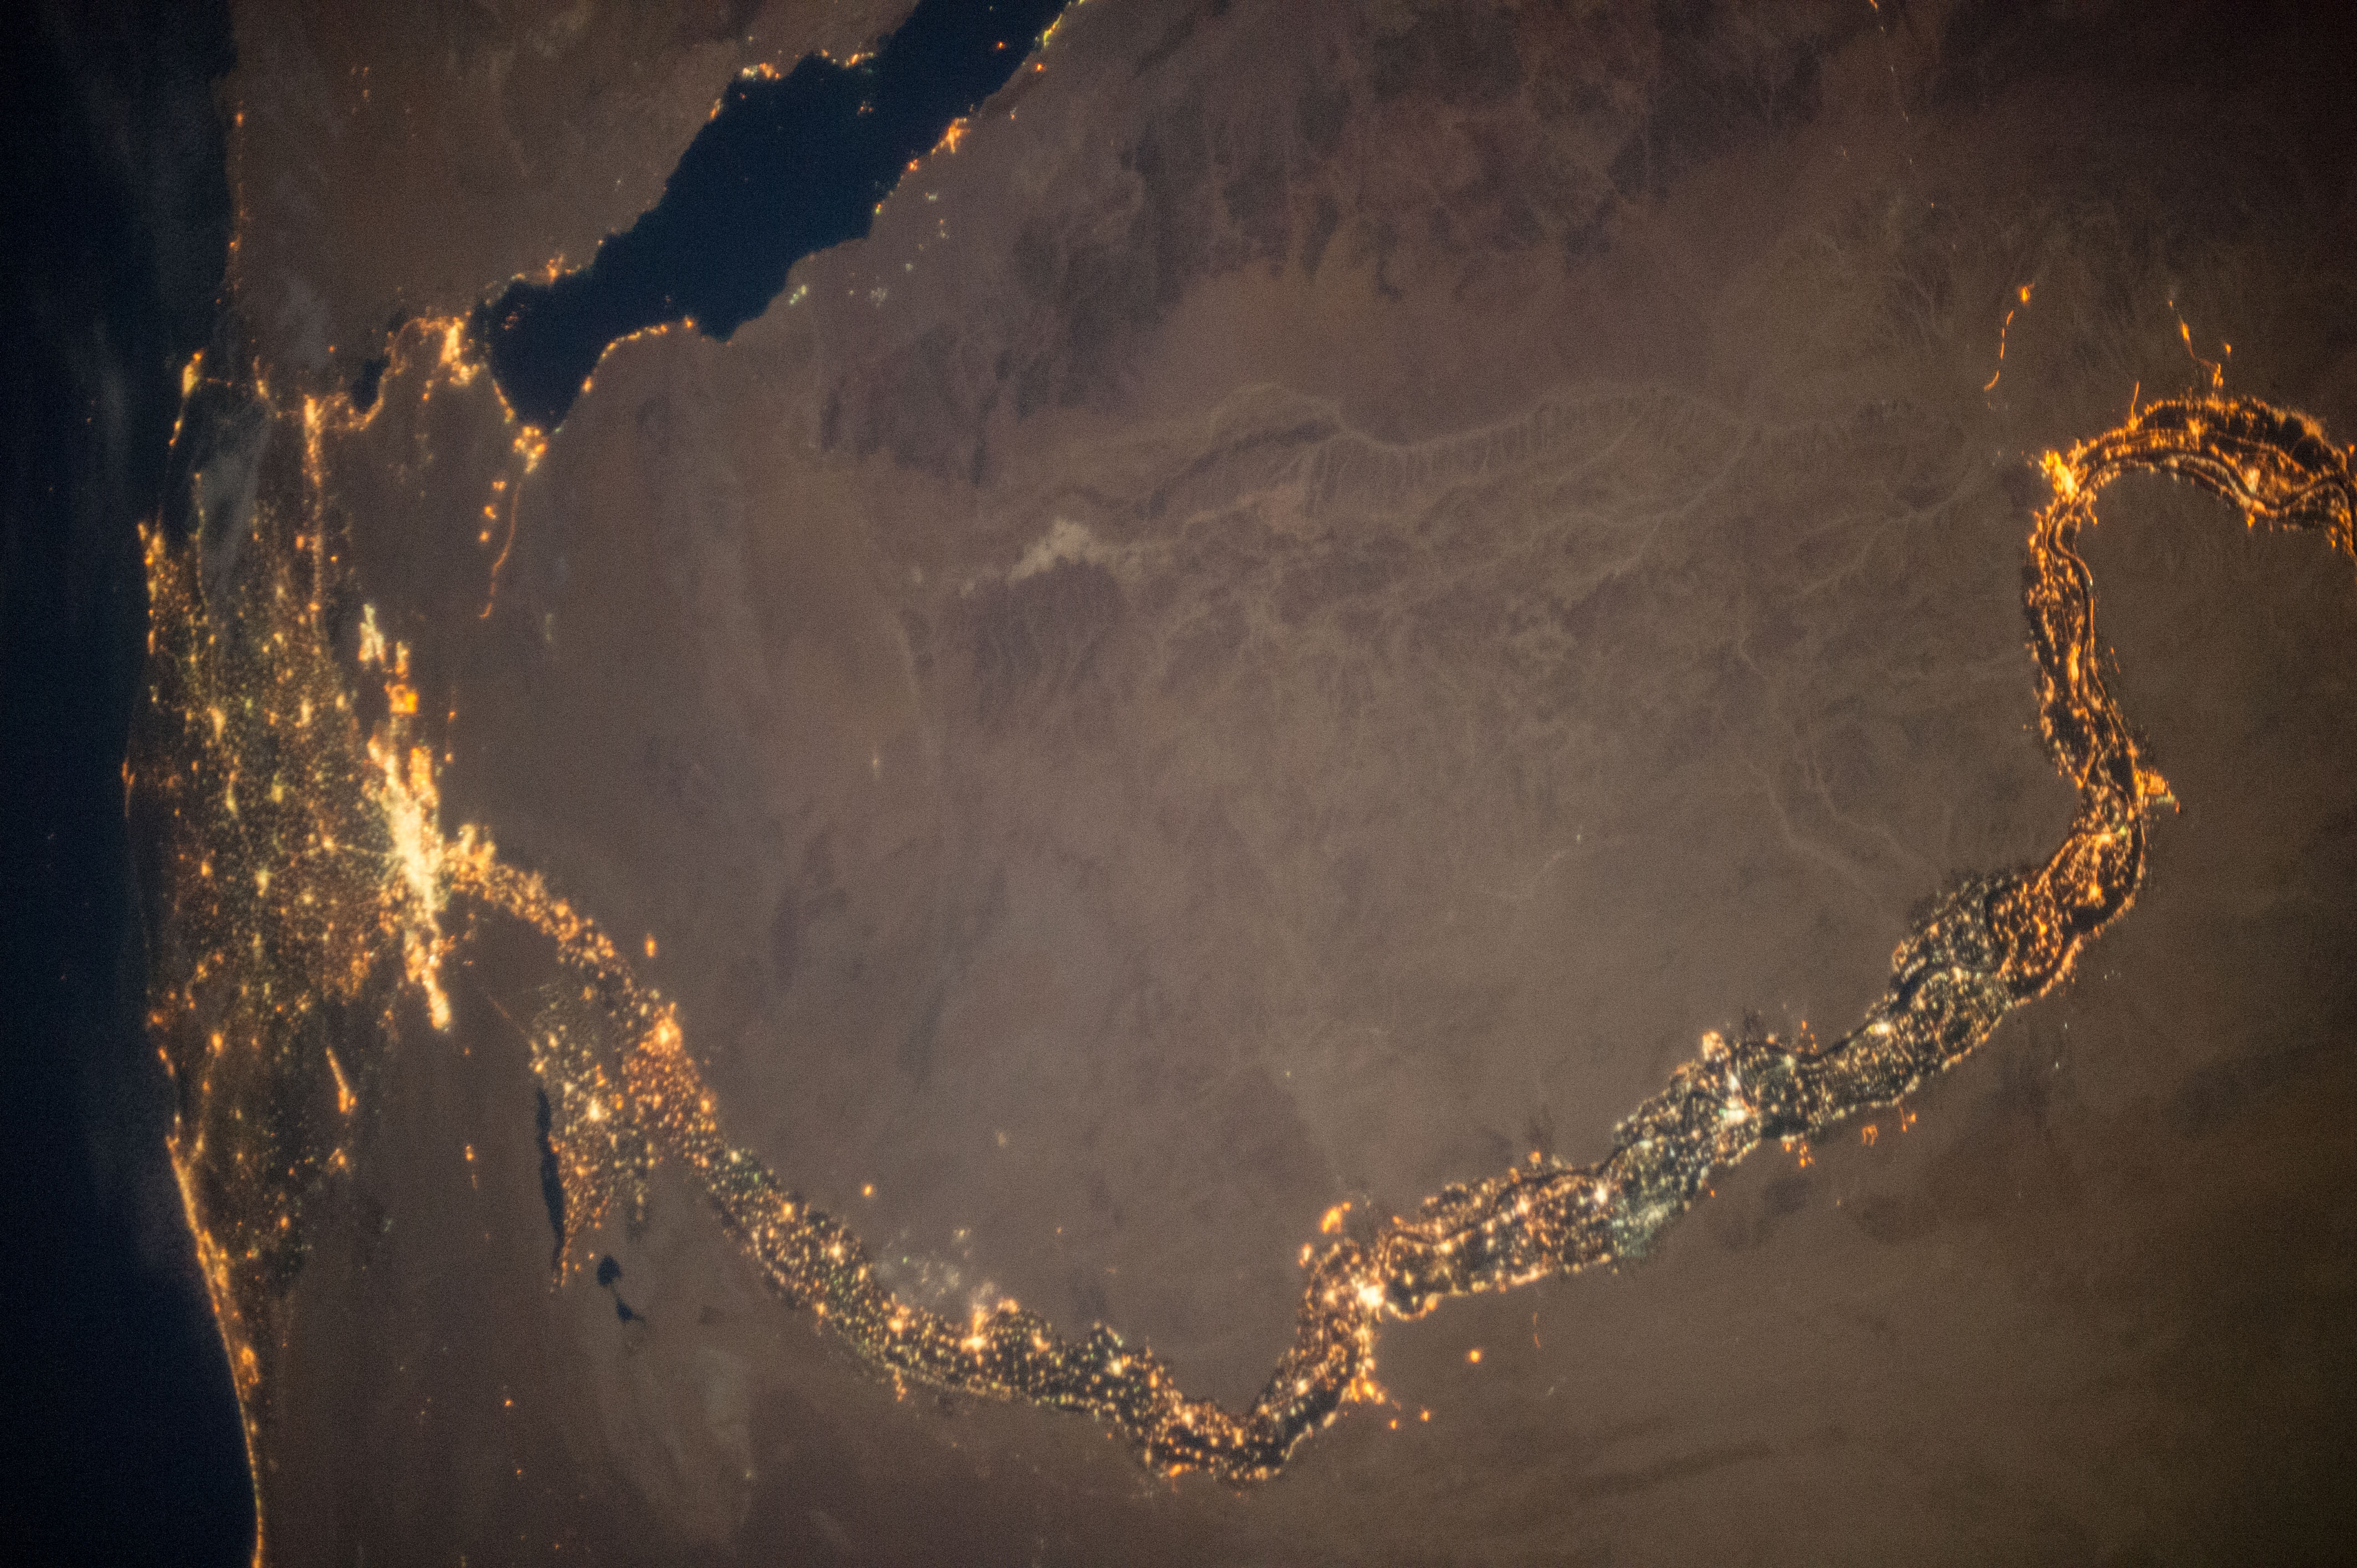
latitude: 28.1
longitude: 32.0
